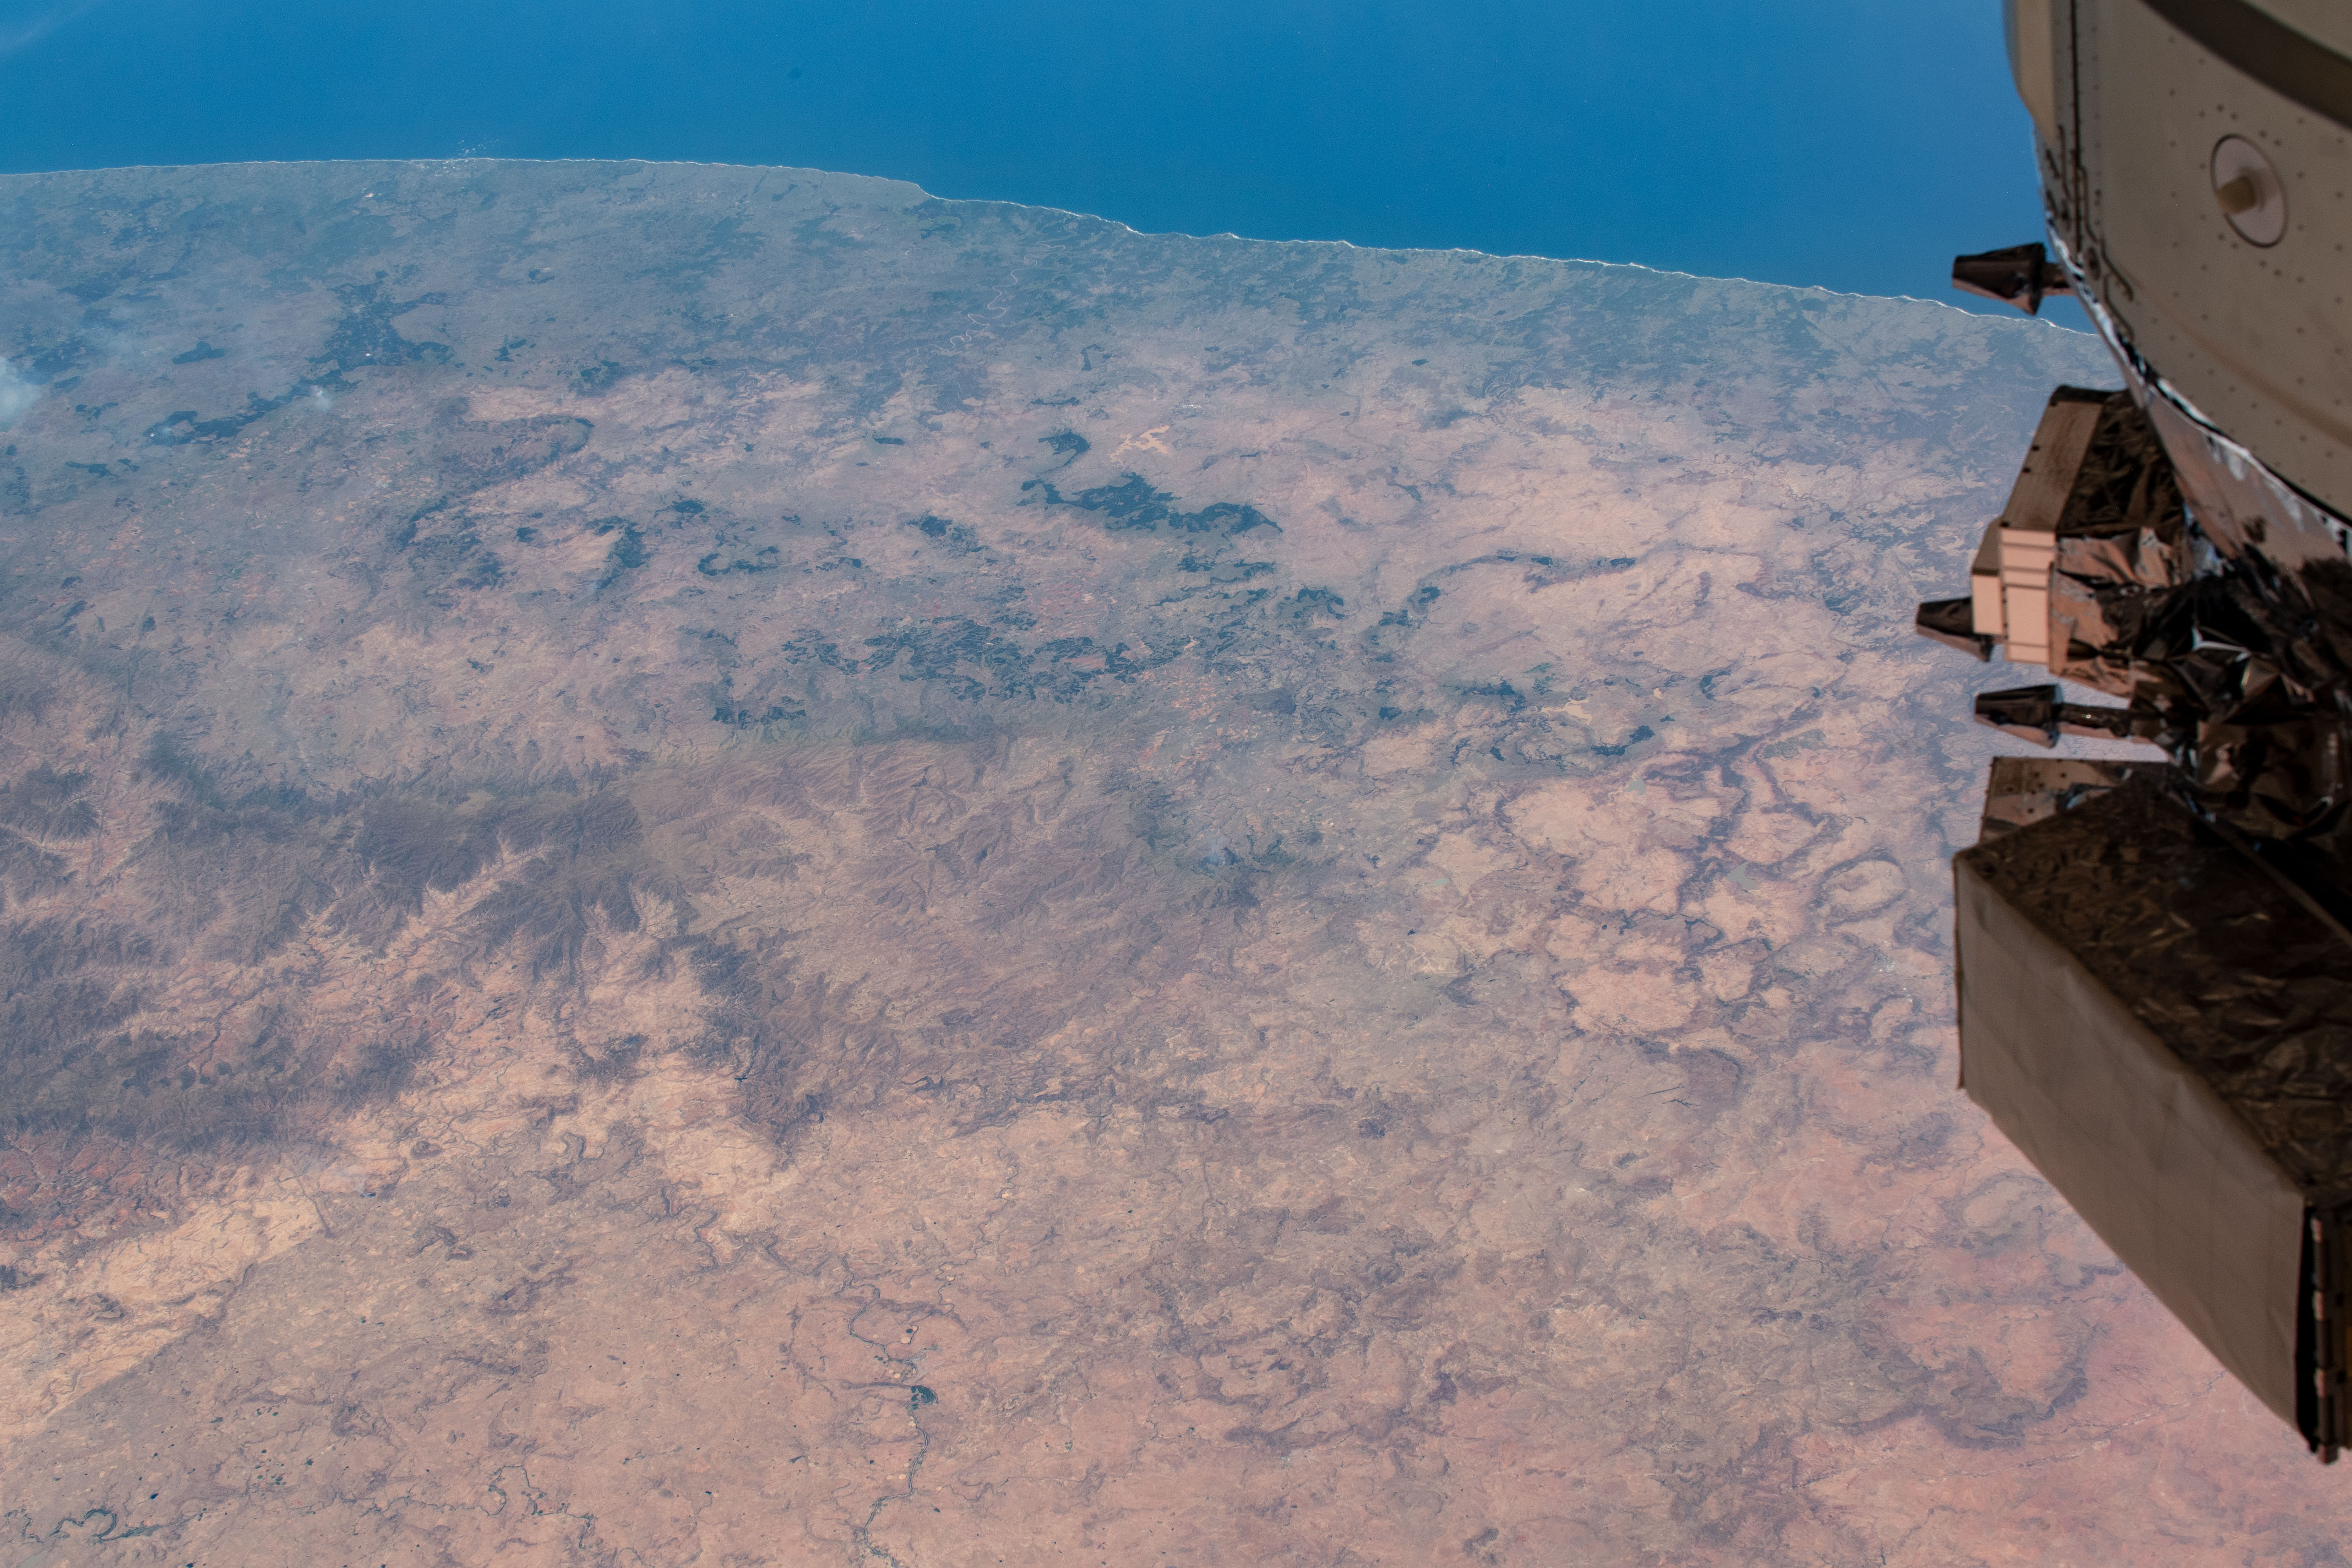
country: REPUBLIC SOUTH AFRICA
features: LESOTHO
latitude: -31.5
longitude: 27.5
